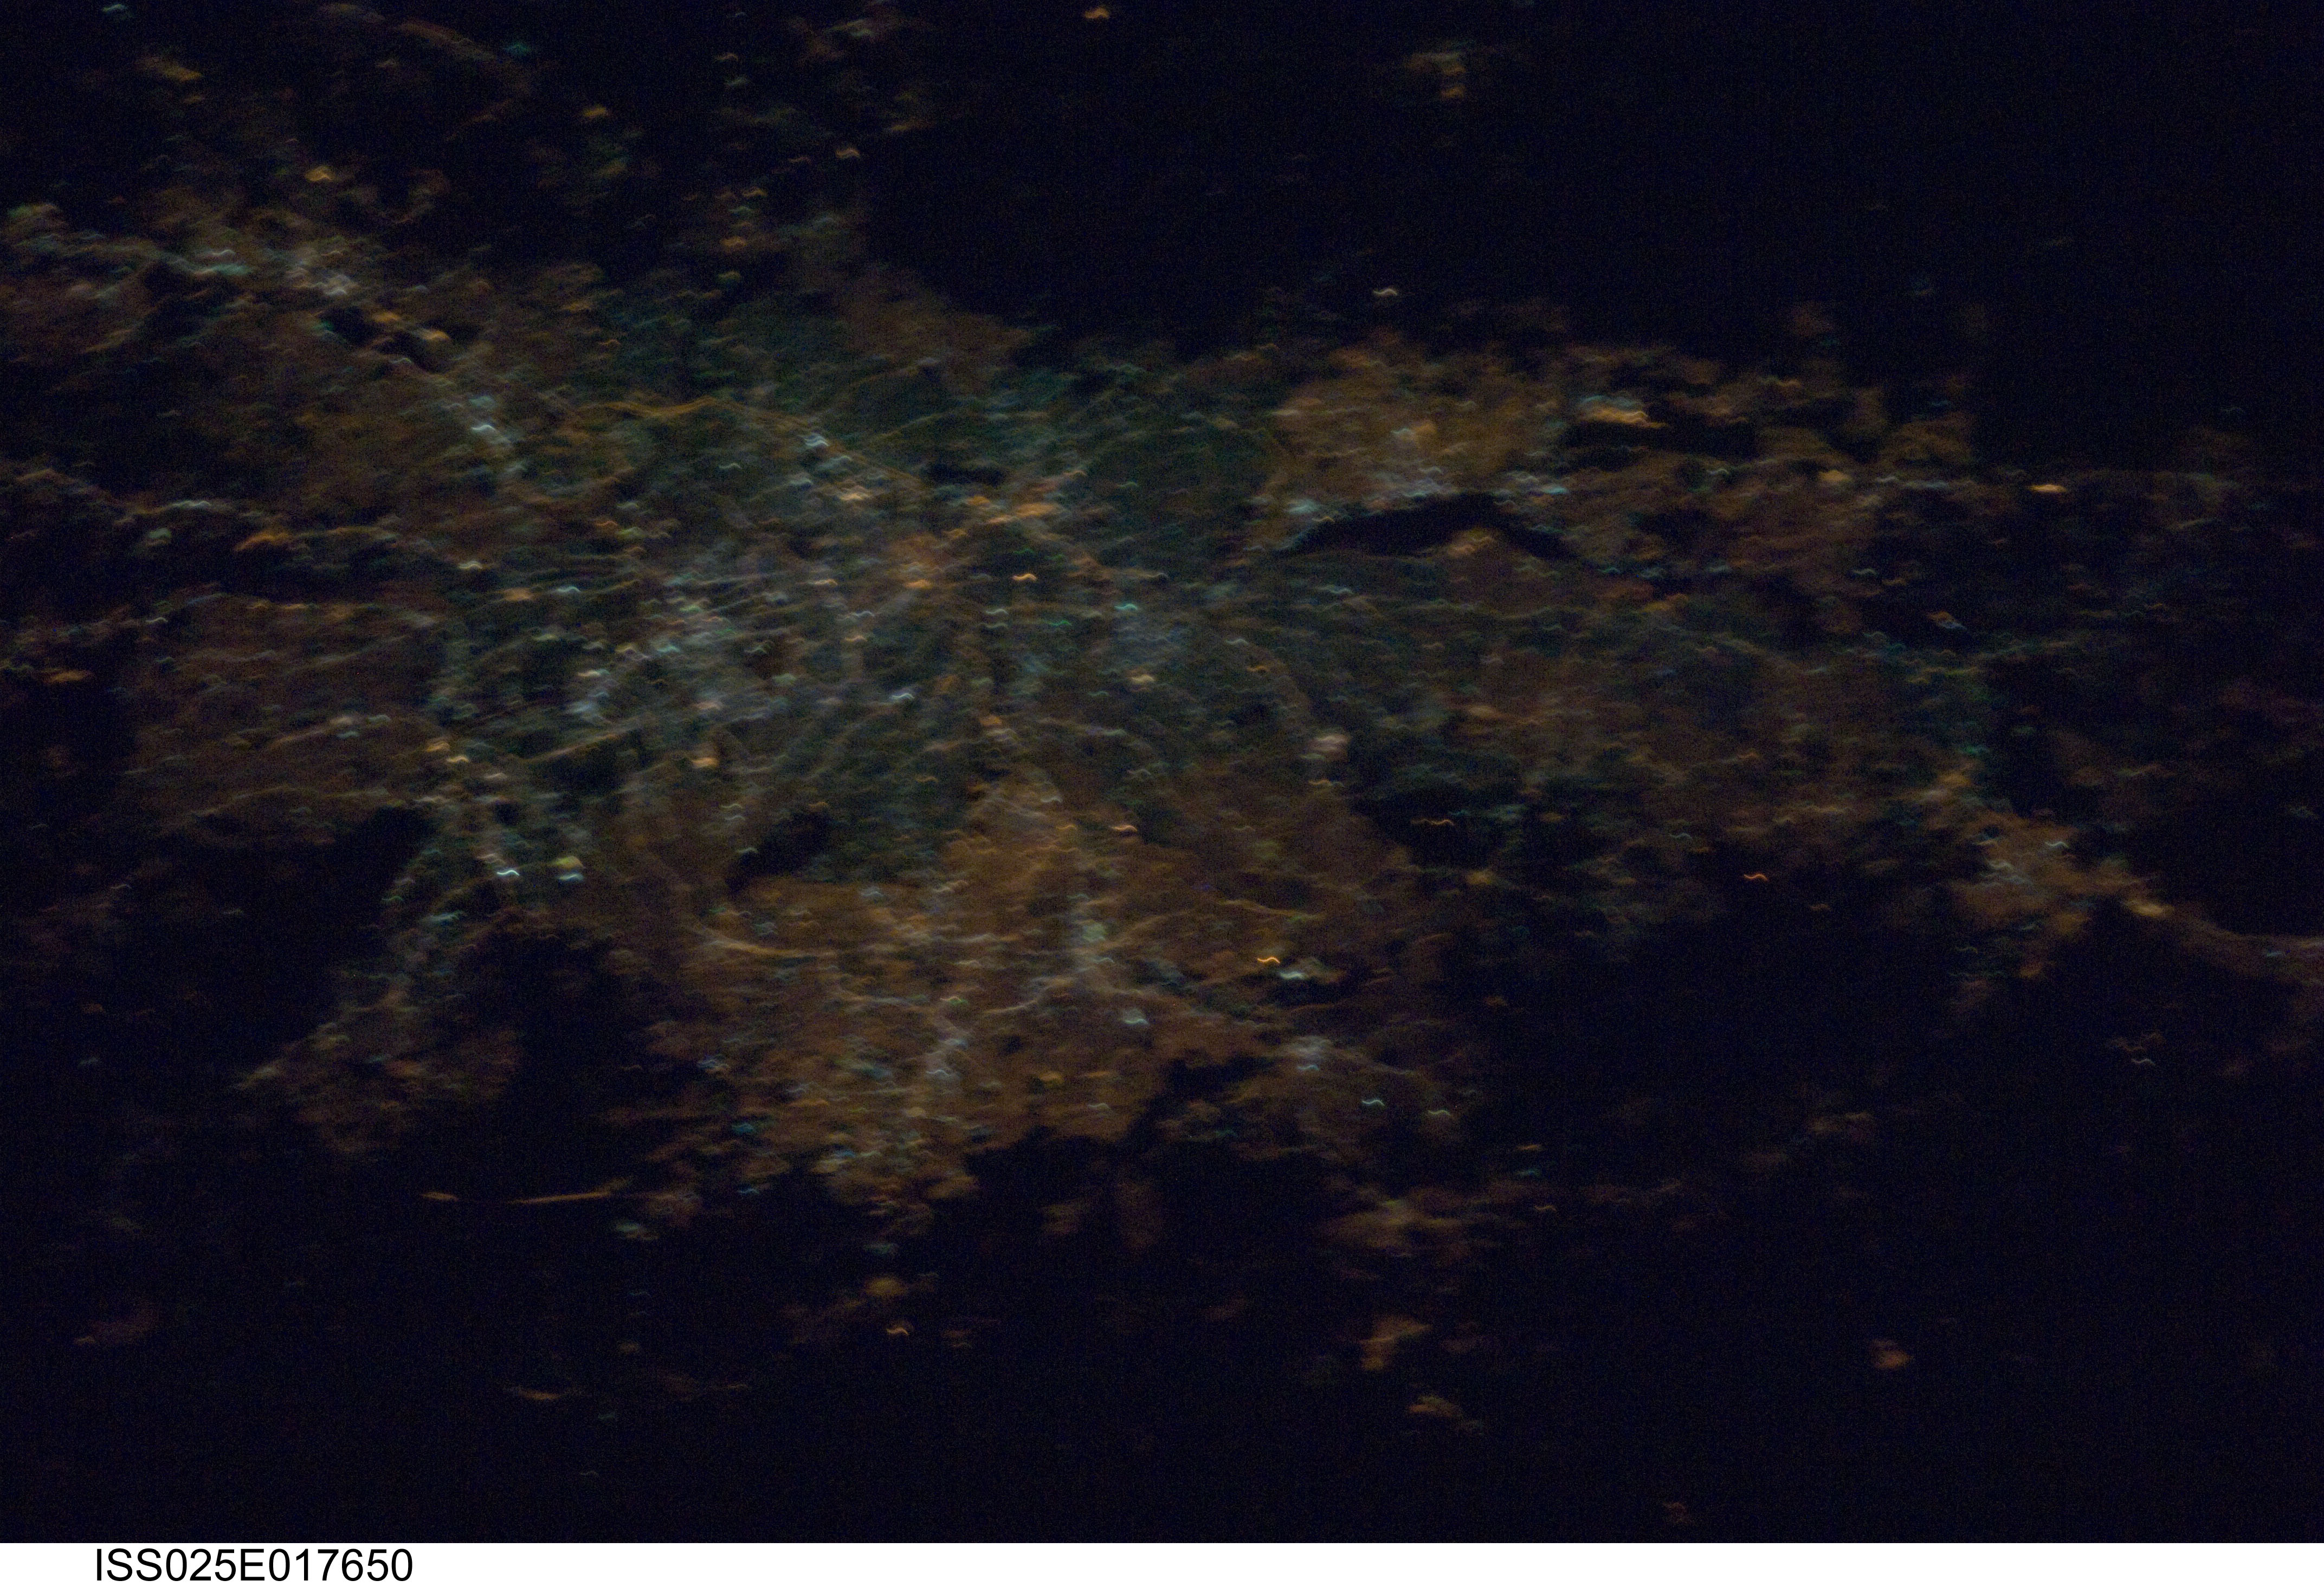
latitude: -23.5
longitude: -46.6
